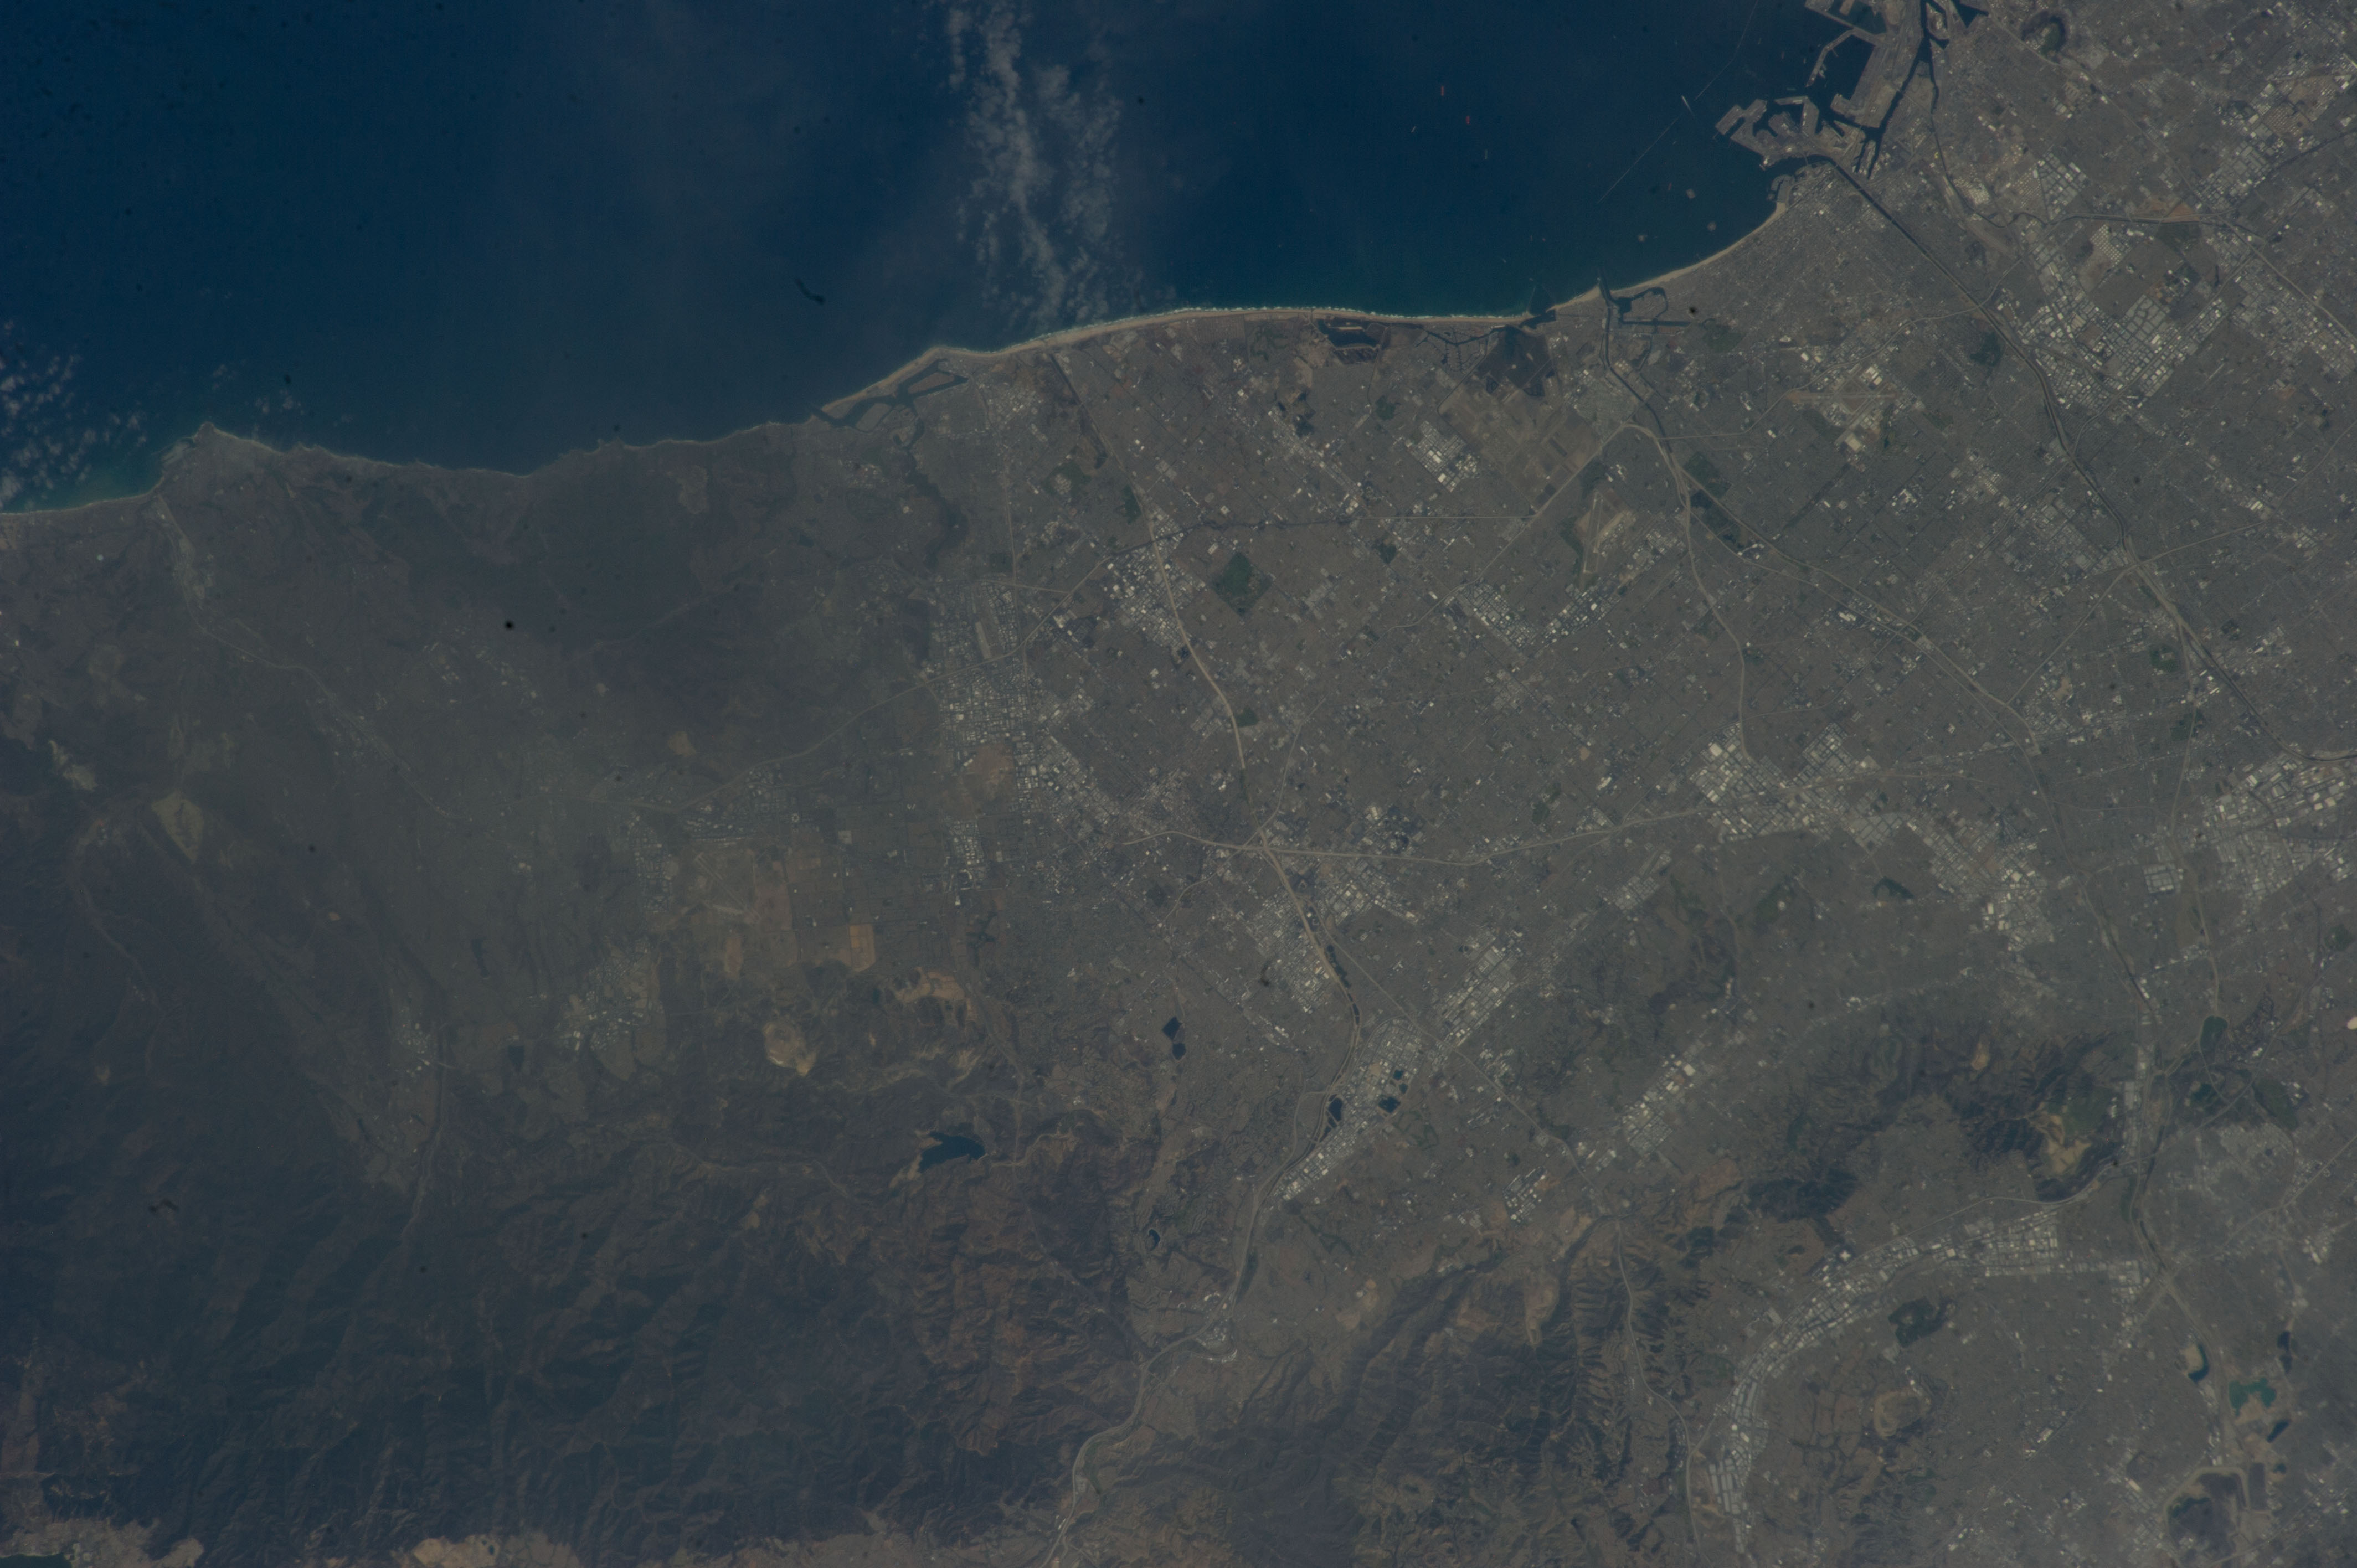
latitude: 33.8
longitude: -117.9
